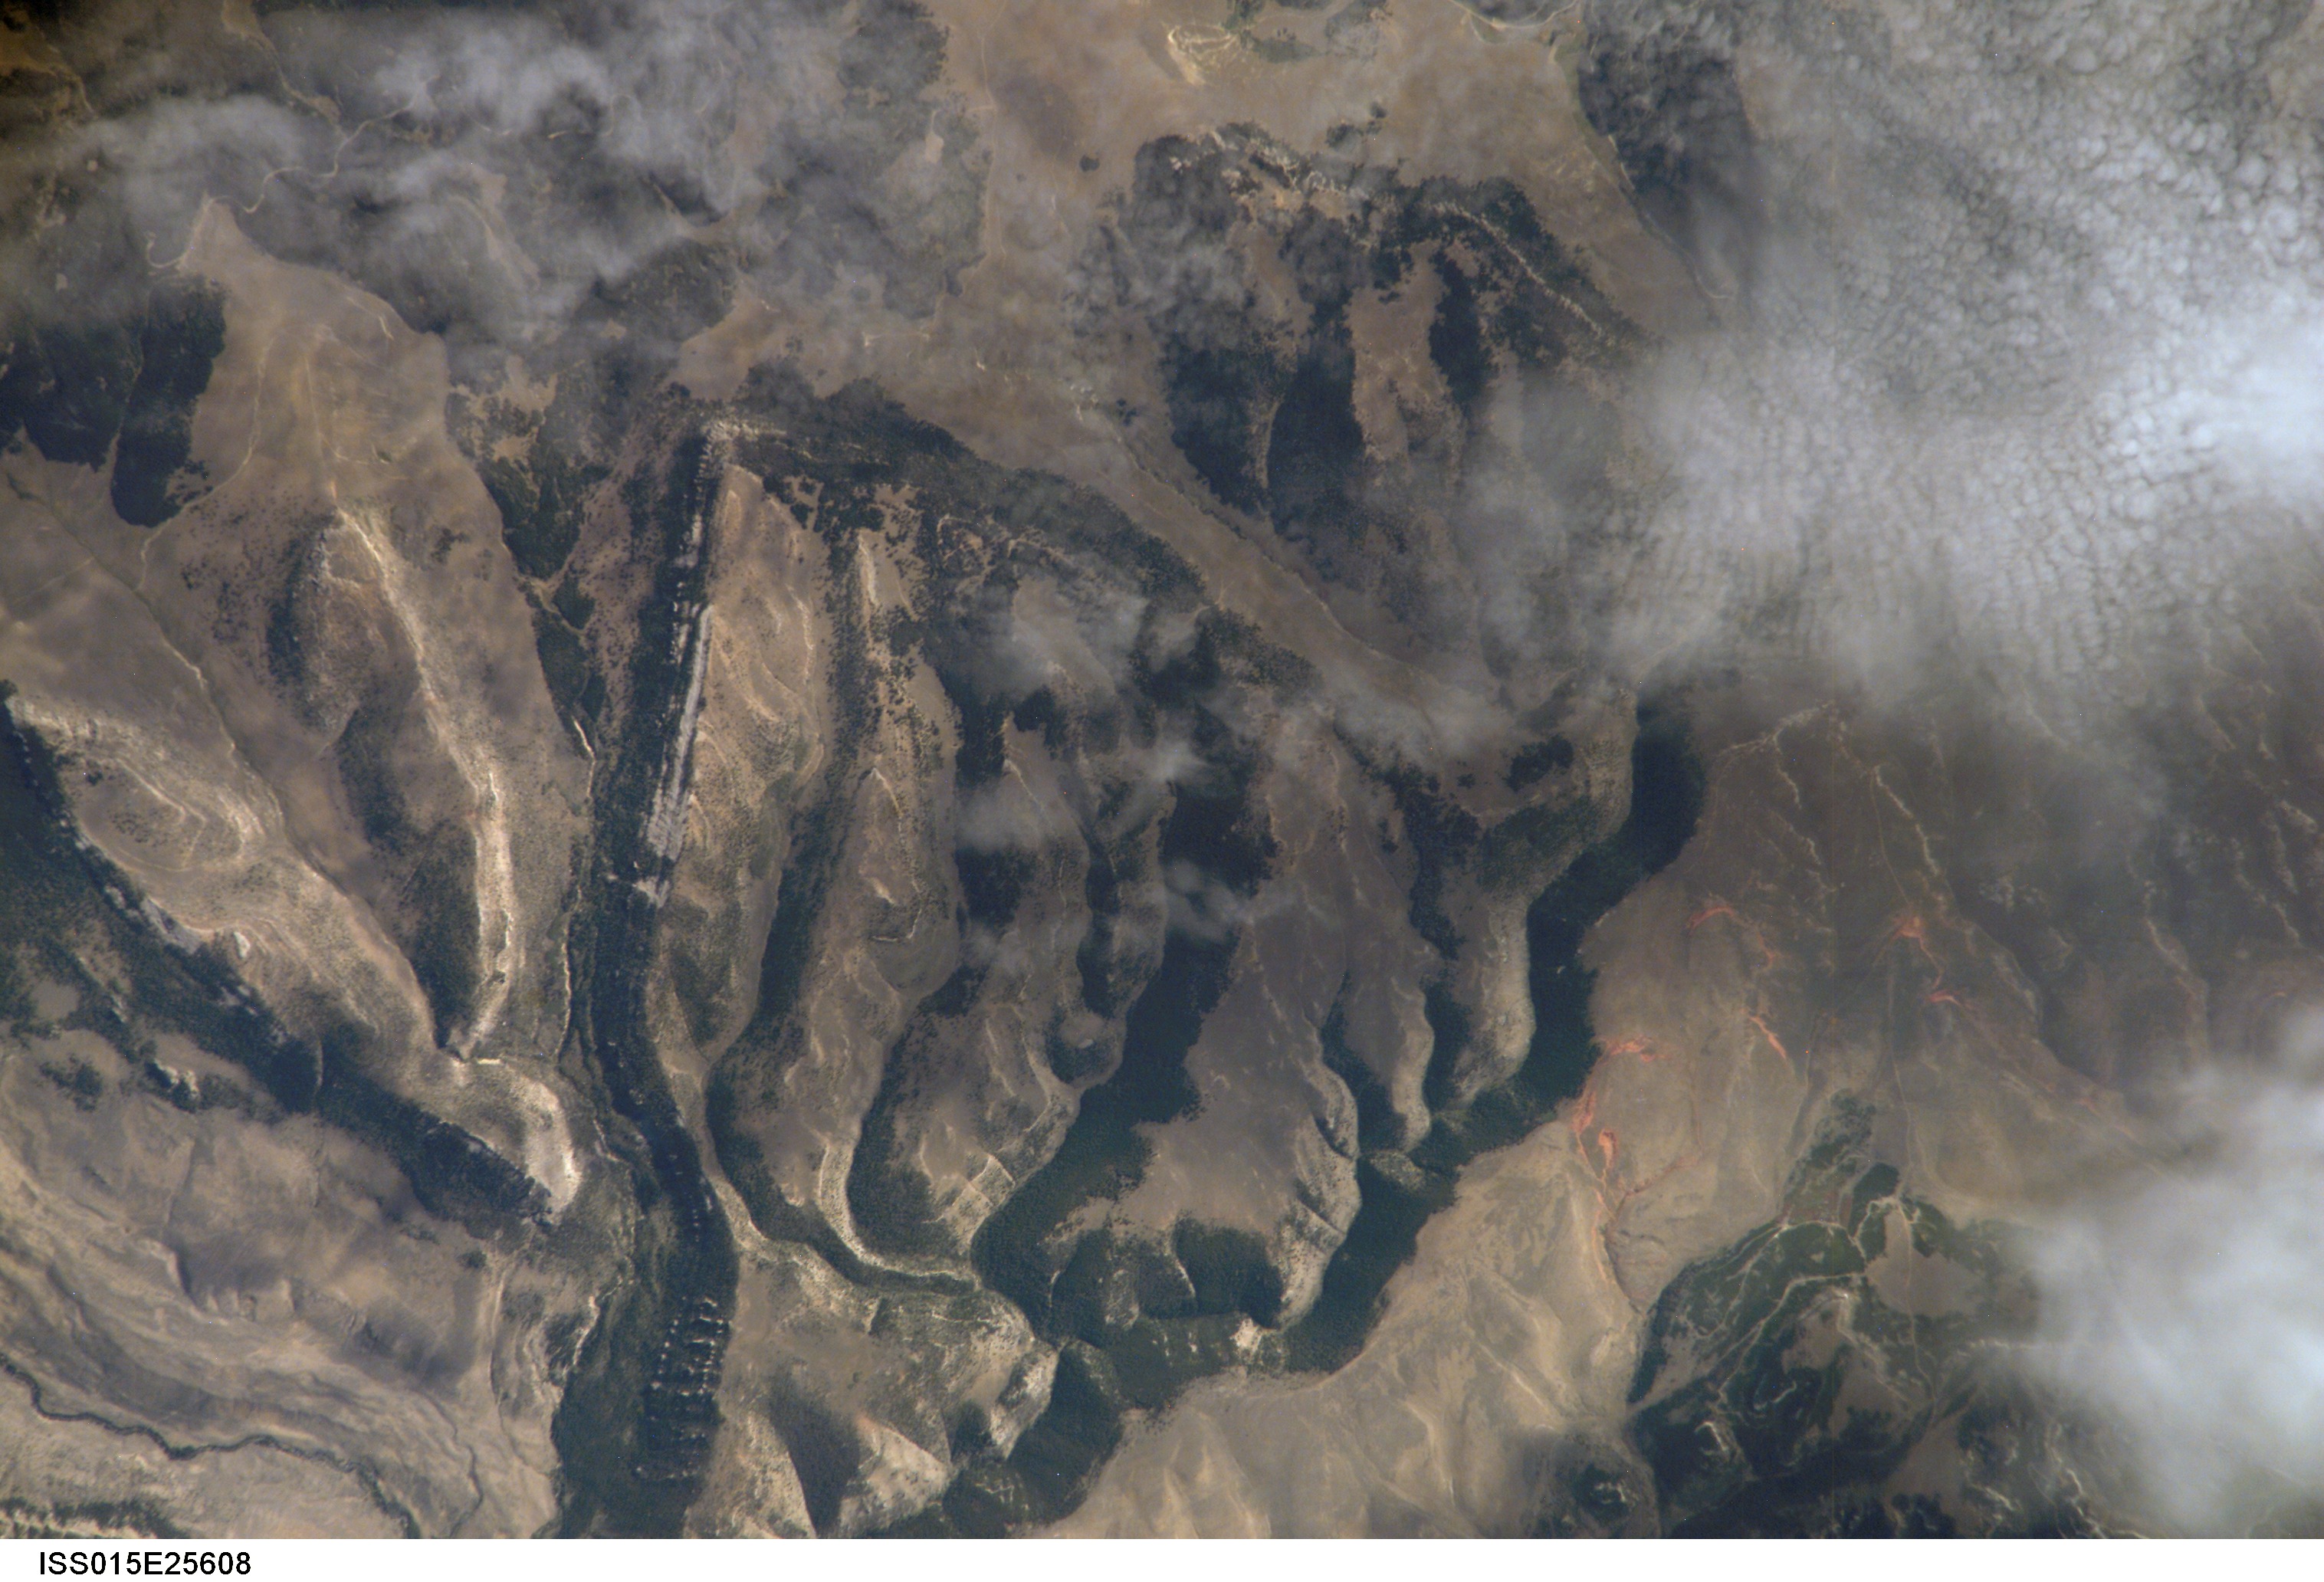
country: USA-WYOMING
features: BIG HORN MTS., PAINT ROCK CR.
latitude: 44.2
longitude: -107.3
